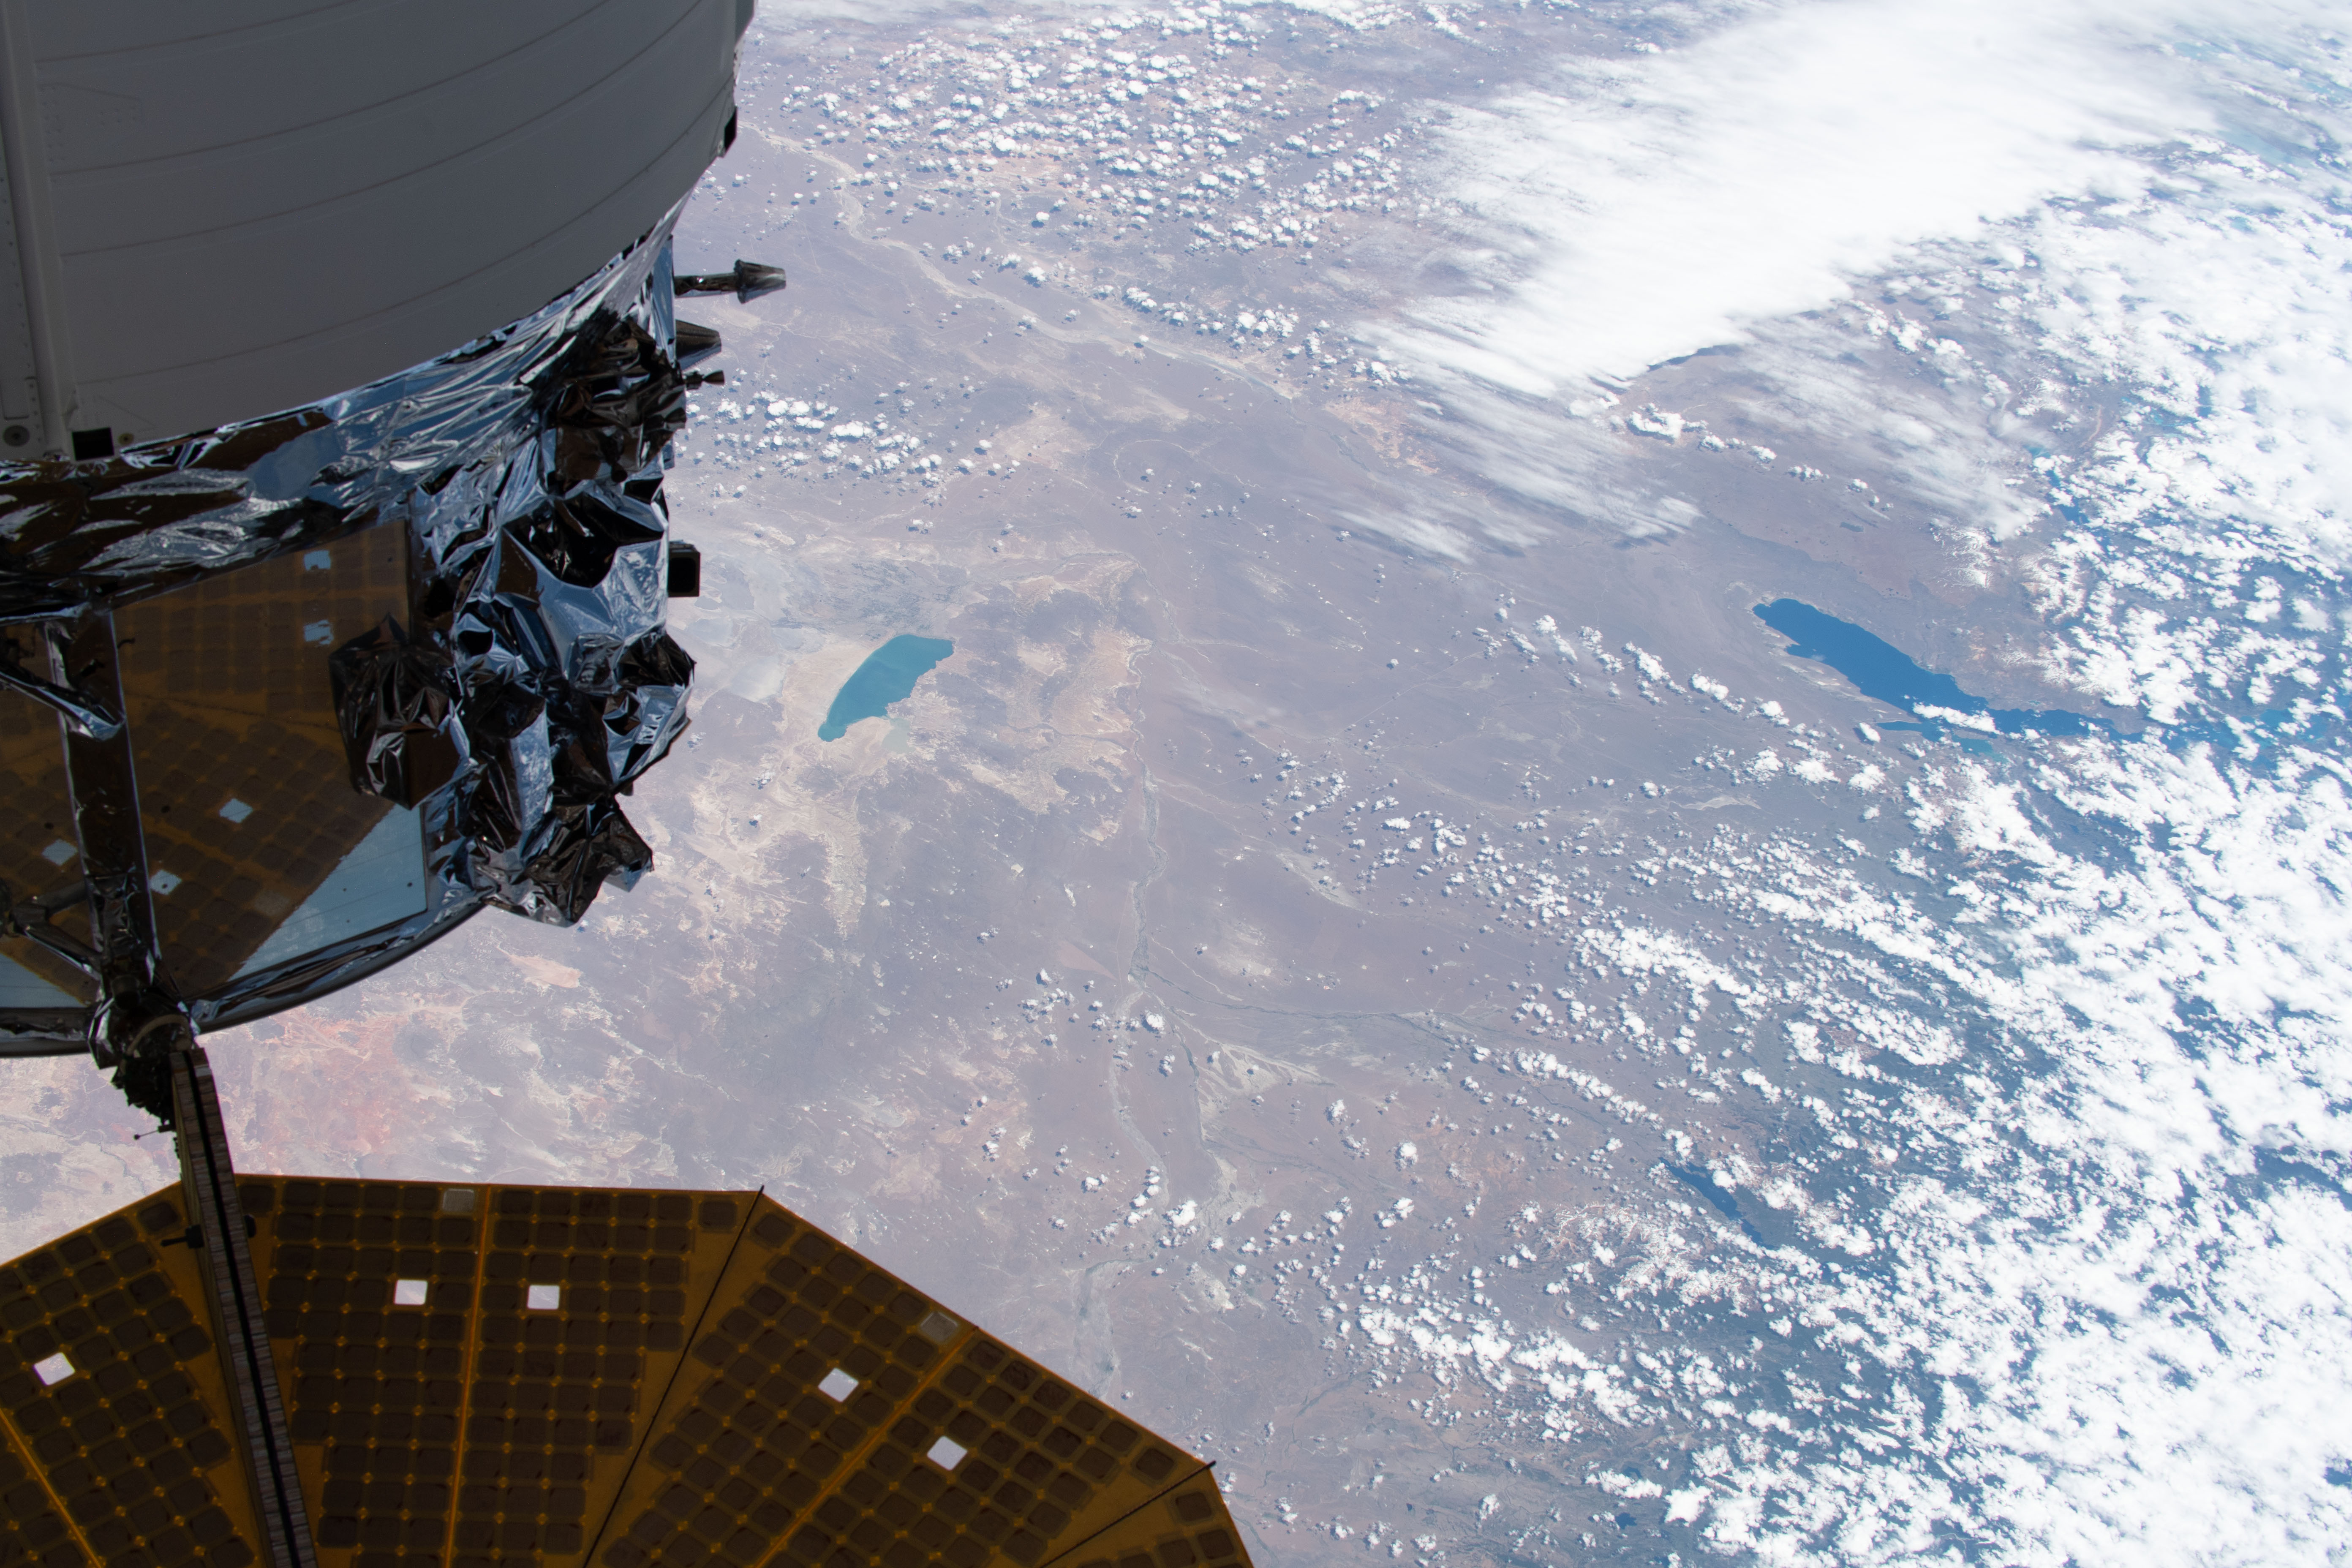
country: ARGENTINA
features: LAGO MUSTERS, LAKE GENERAL CARRERA/BUENOS AIRES
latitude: -45.5
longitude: -70.5
